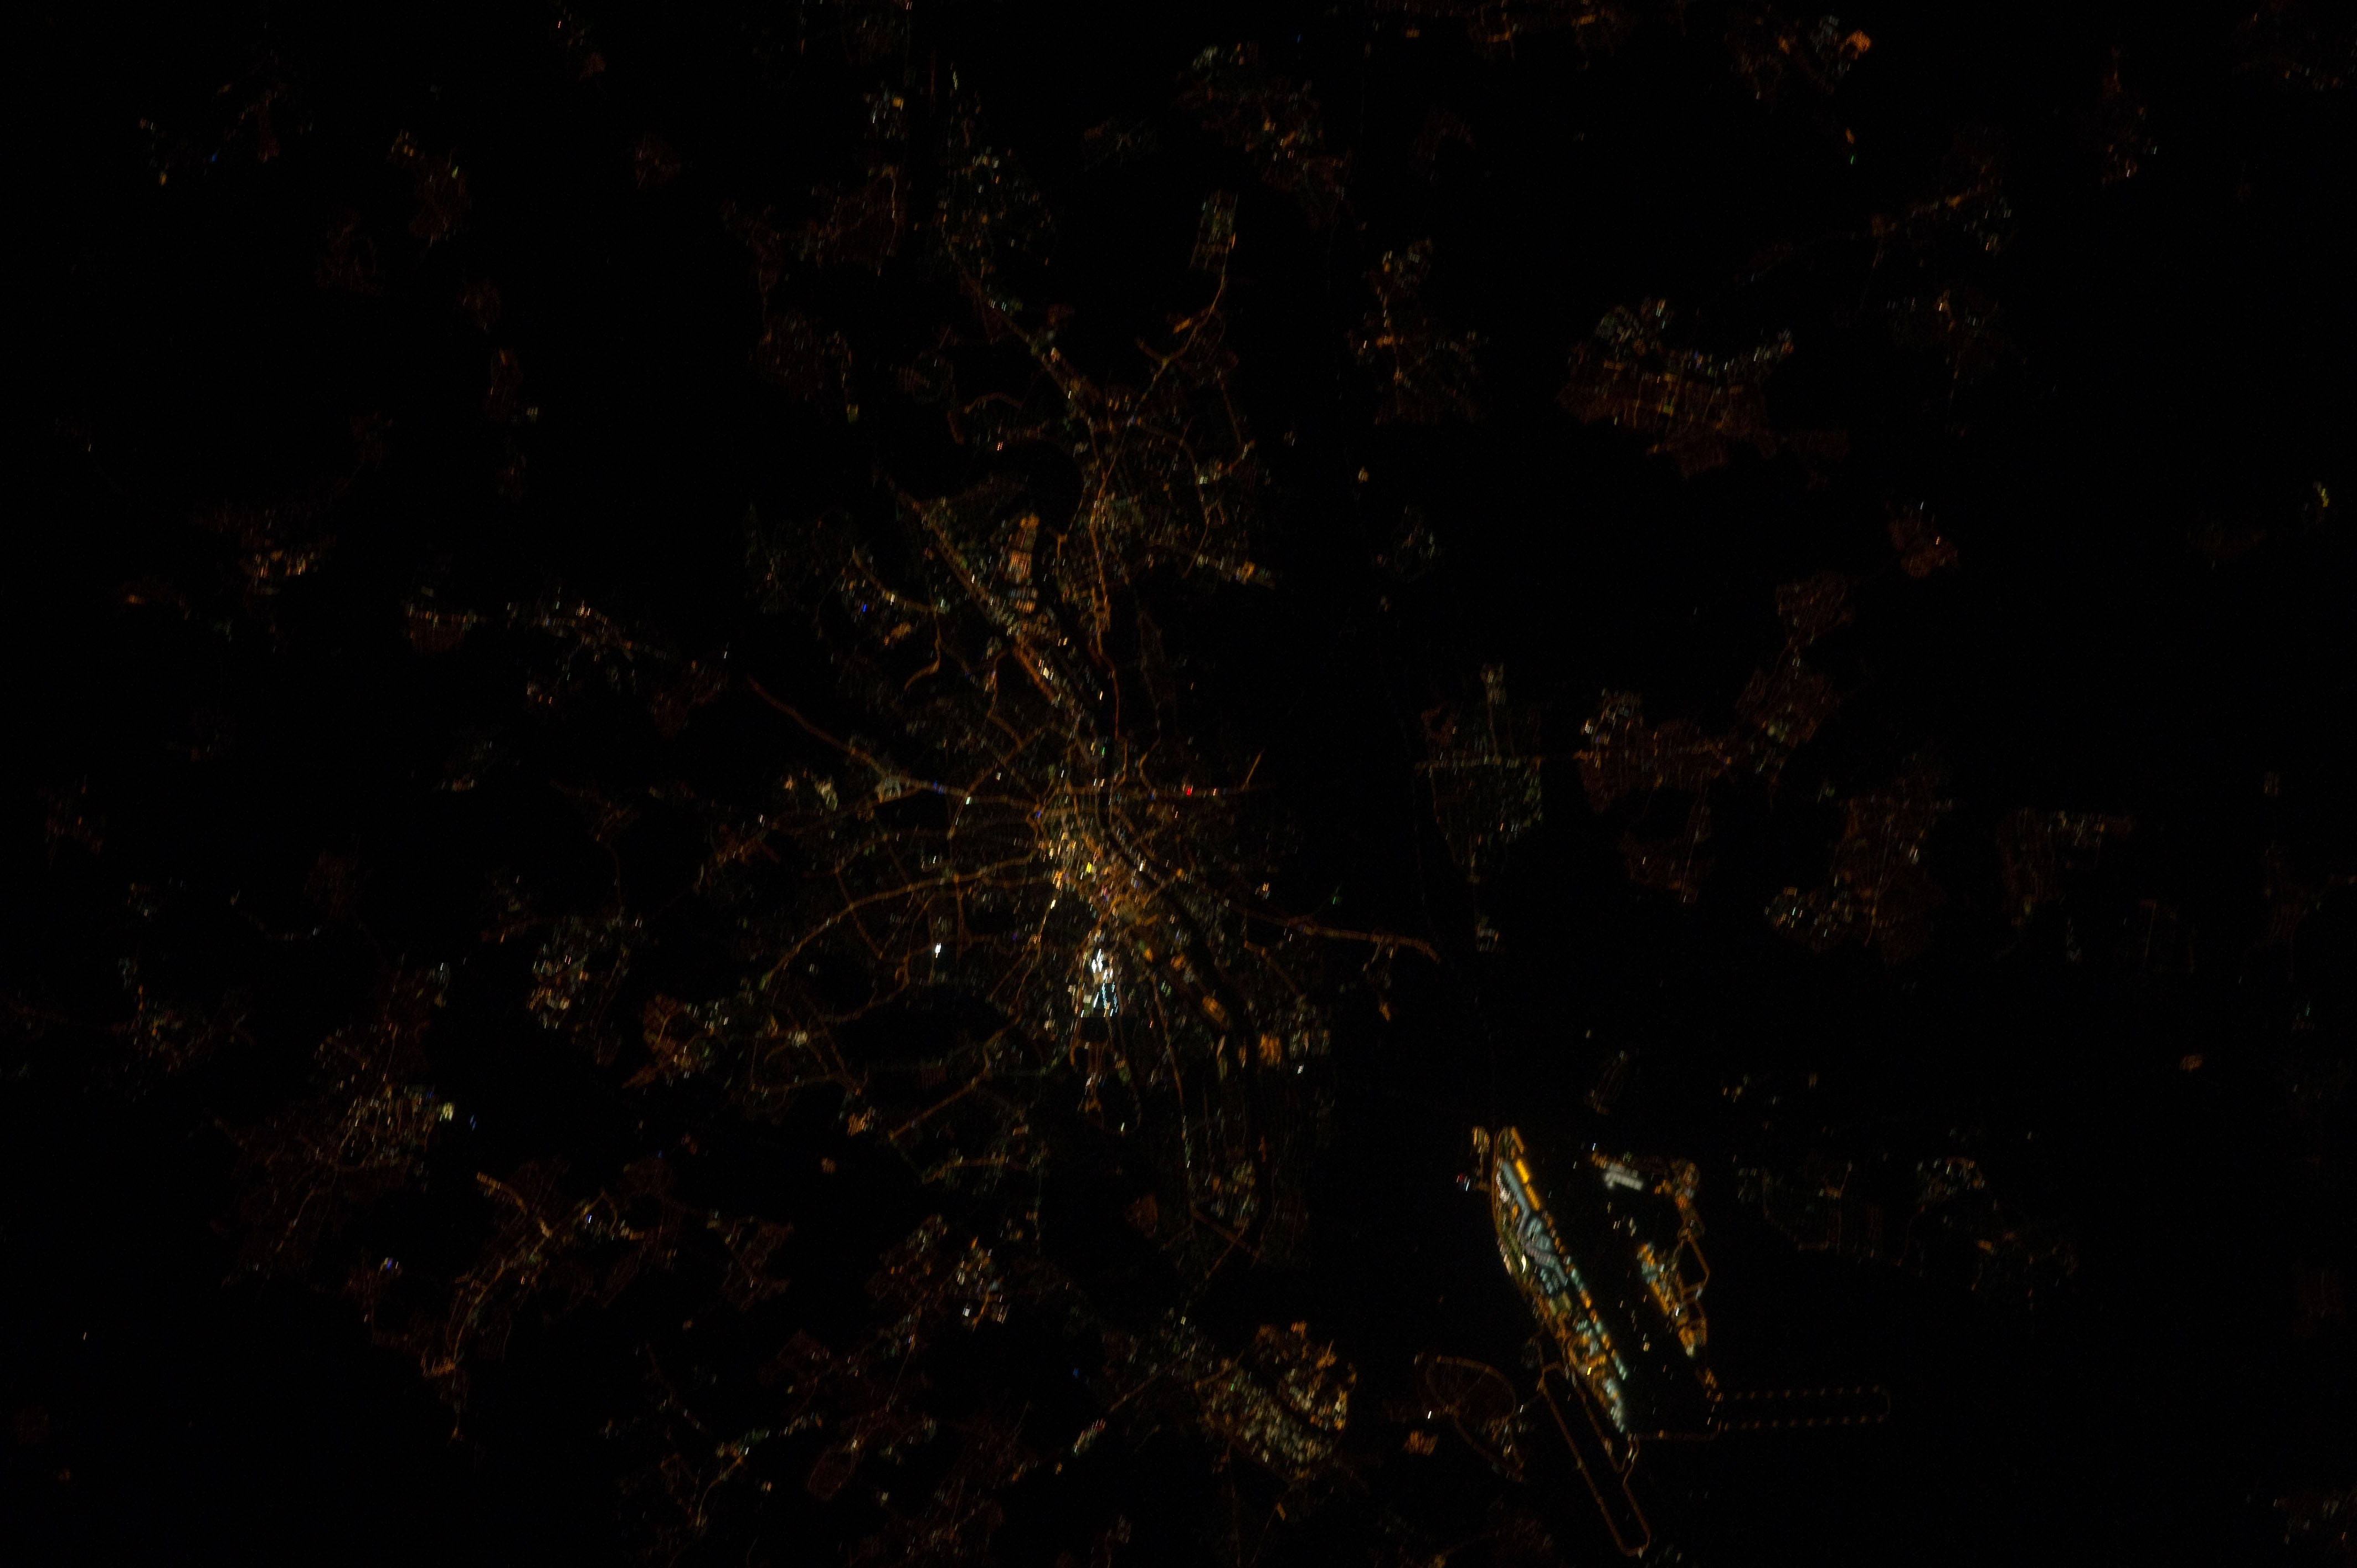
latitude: 50.1
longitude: 8.7
